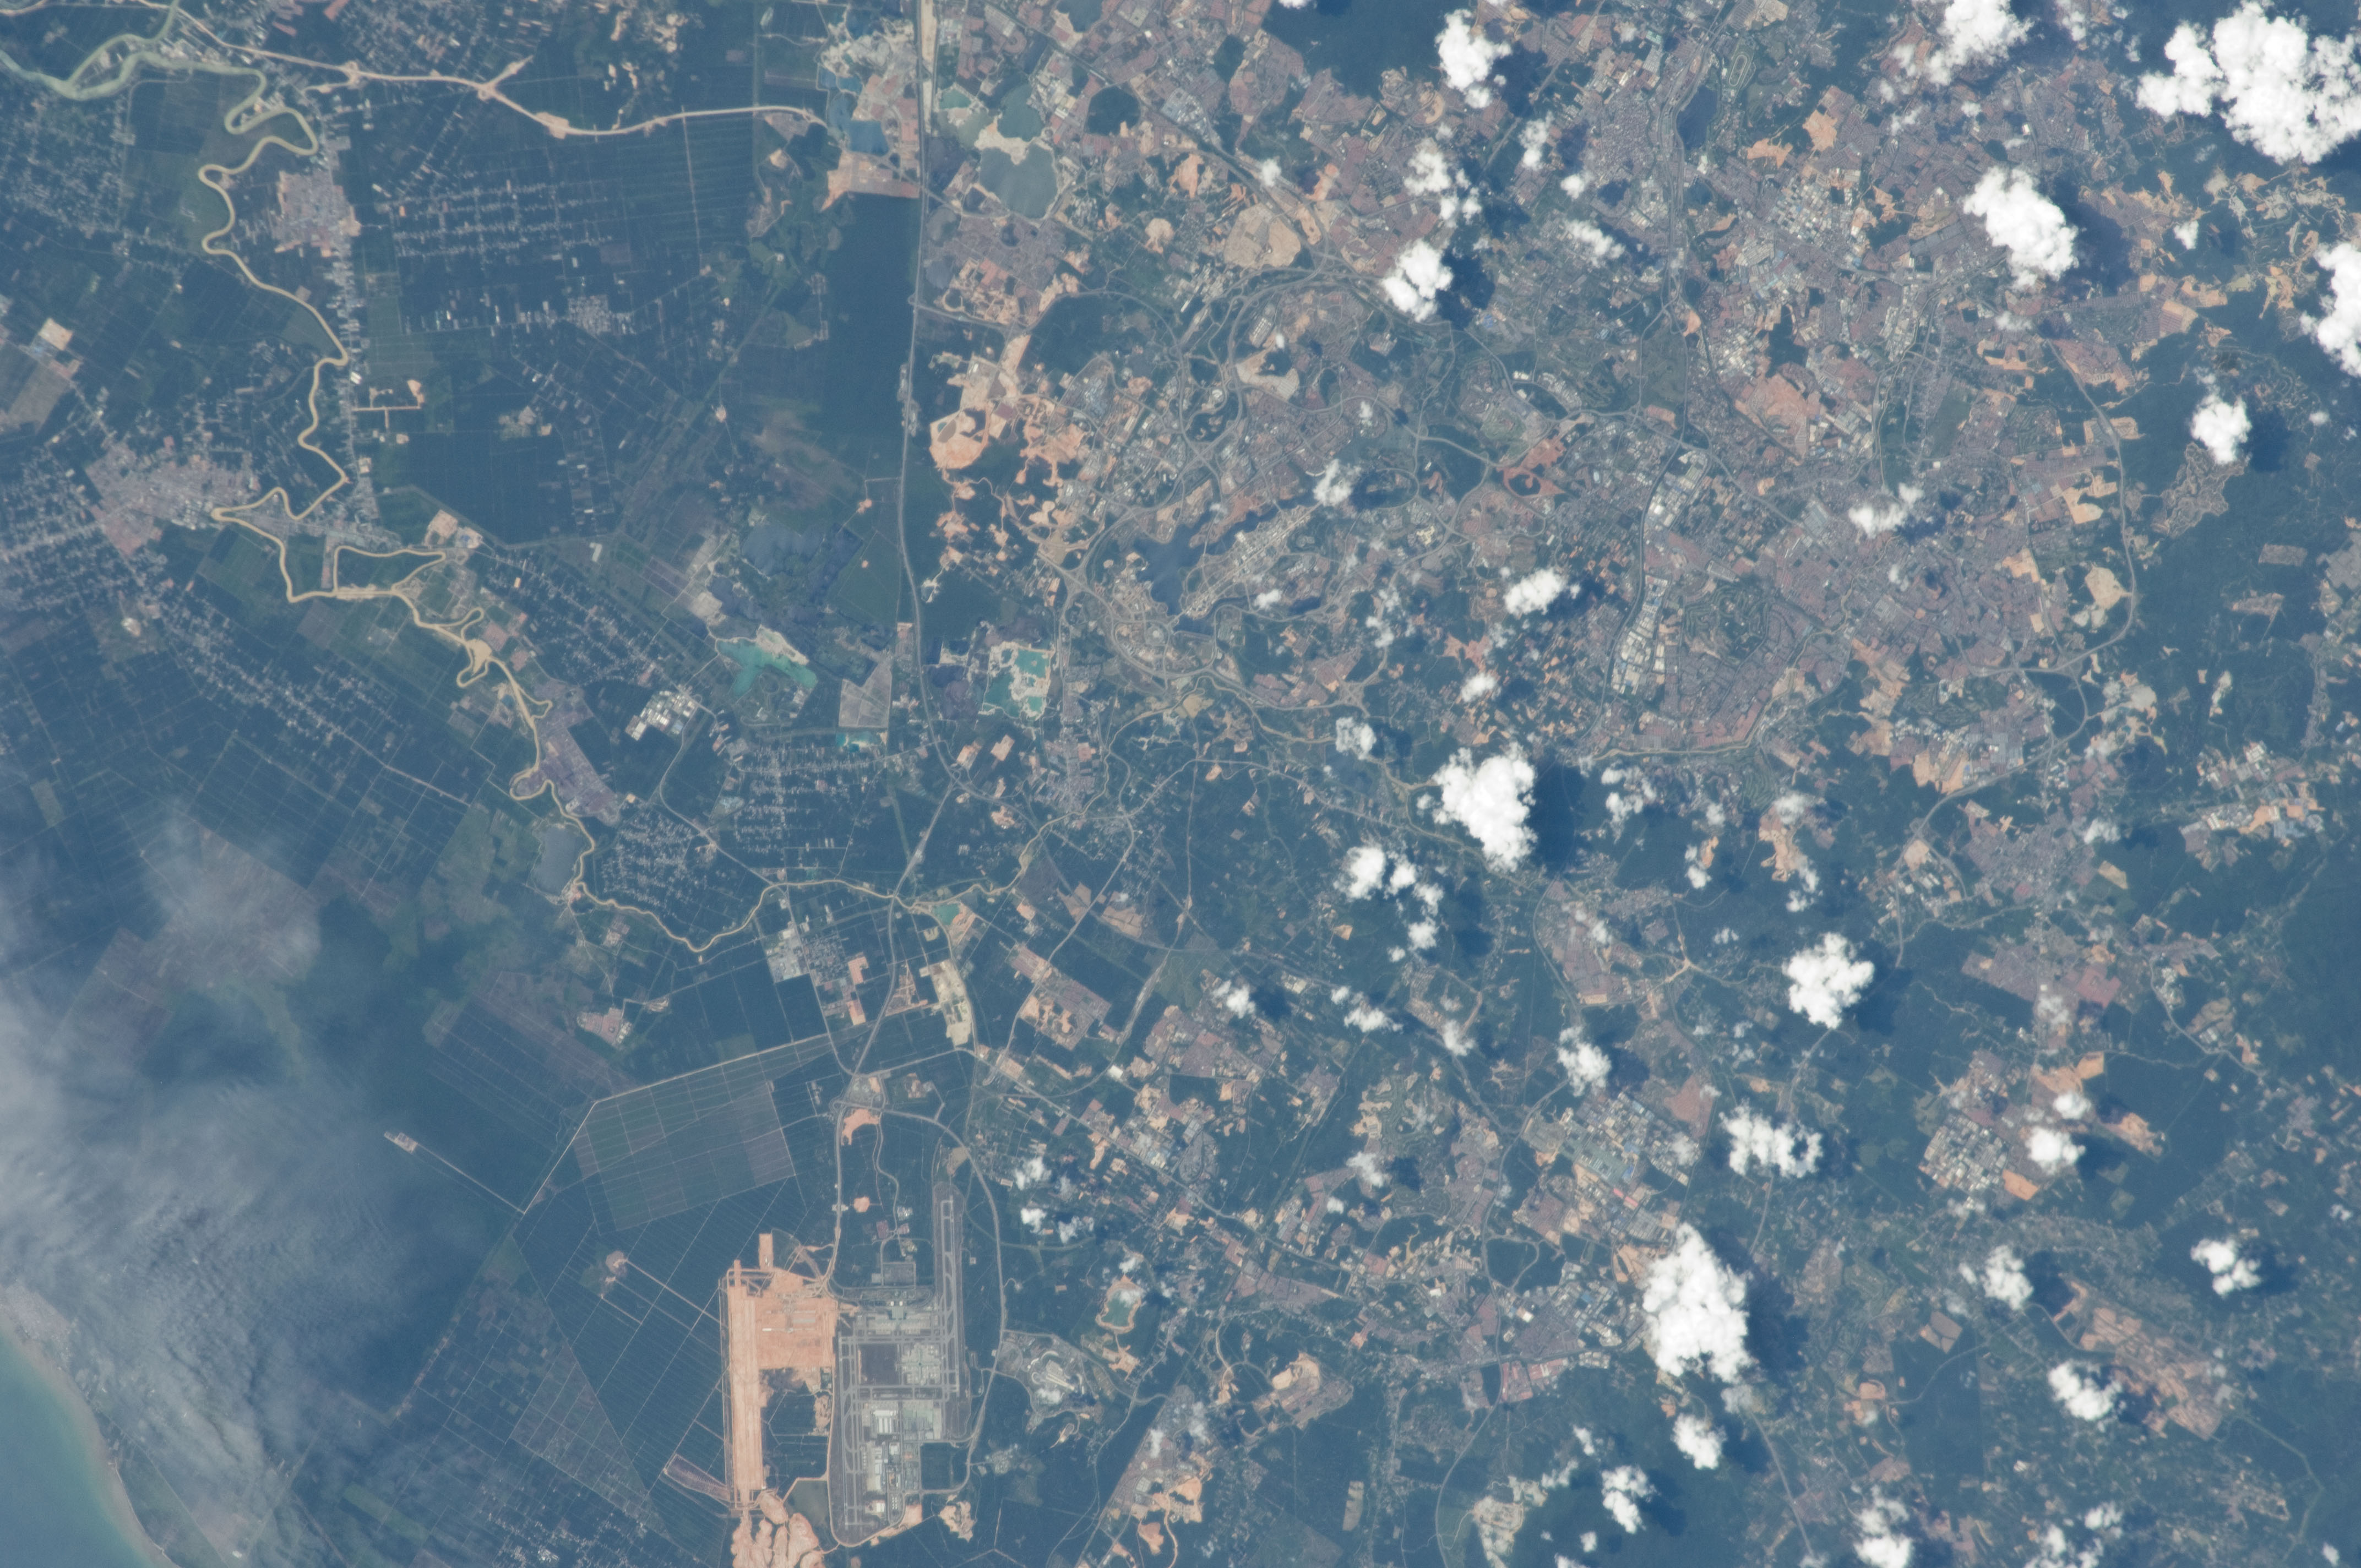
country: MALAYSIA
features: KELANG R., KELANG, GLINT, KUALA LUMPUR AIRPORT, AGR.
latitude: 2.9
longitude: 101.7
